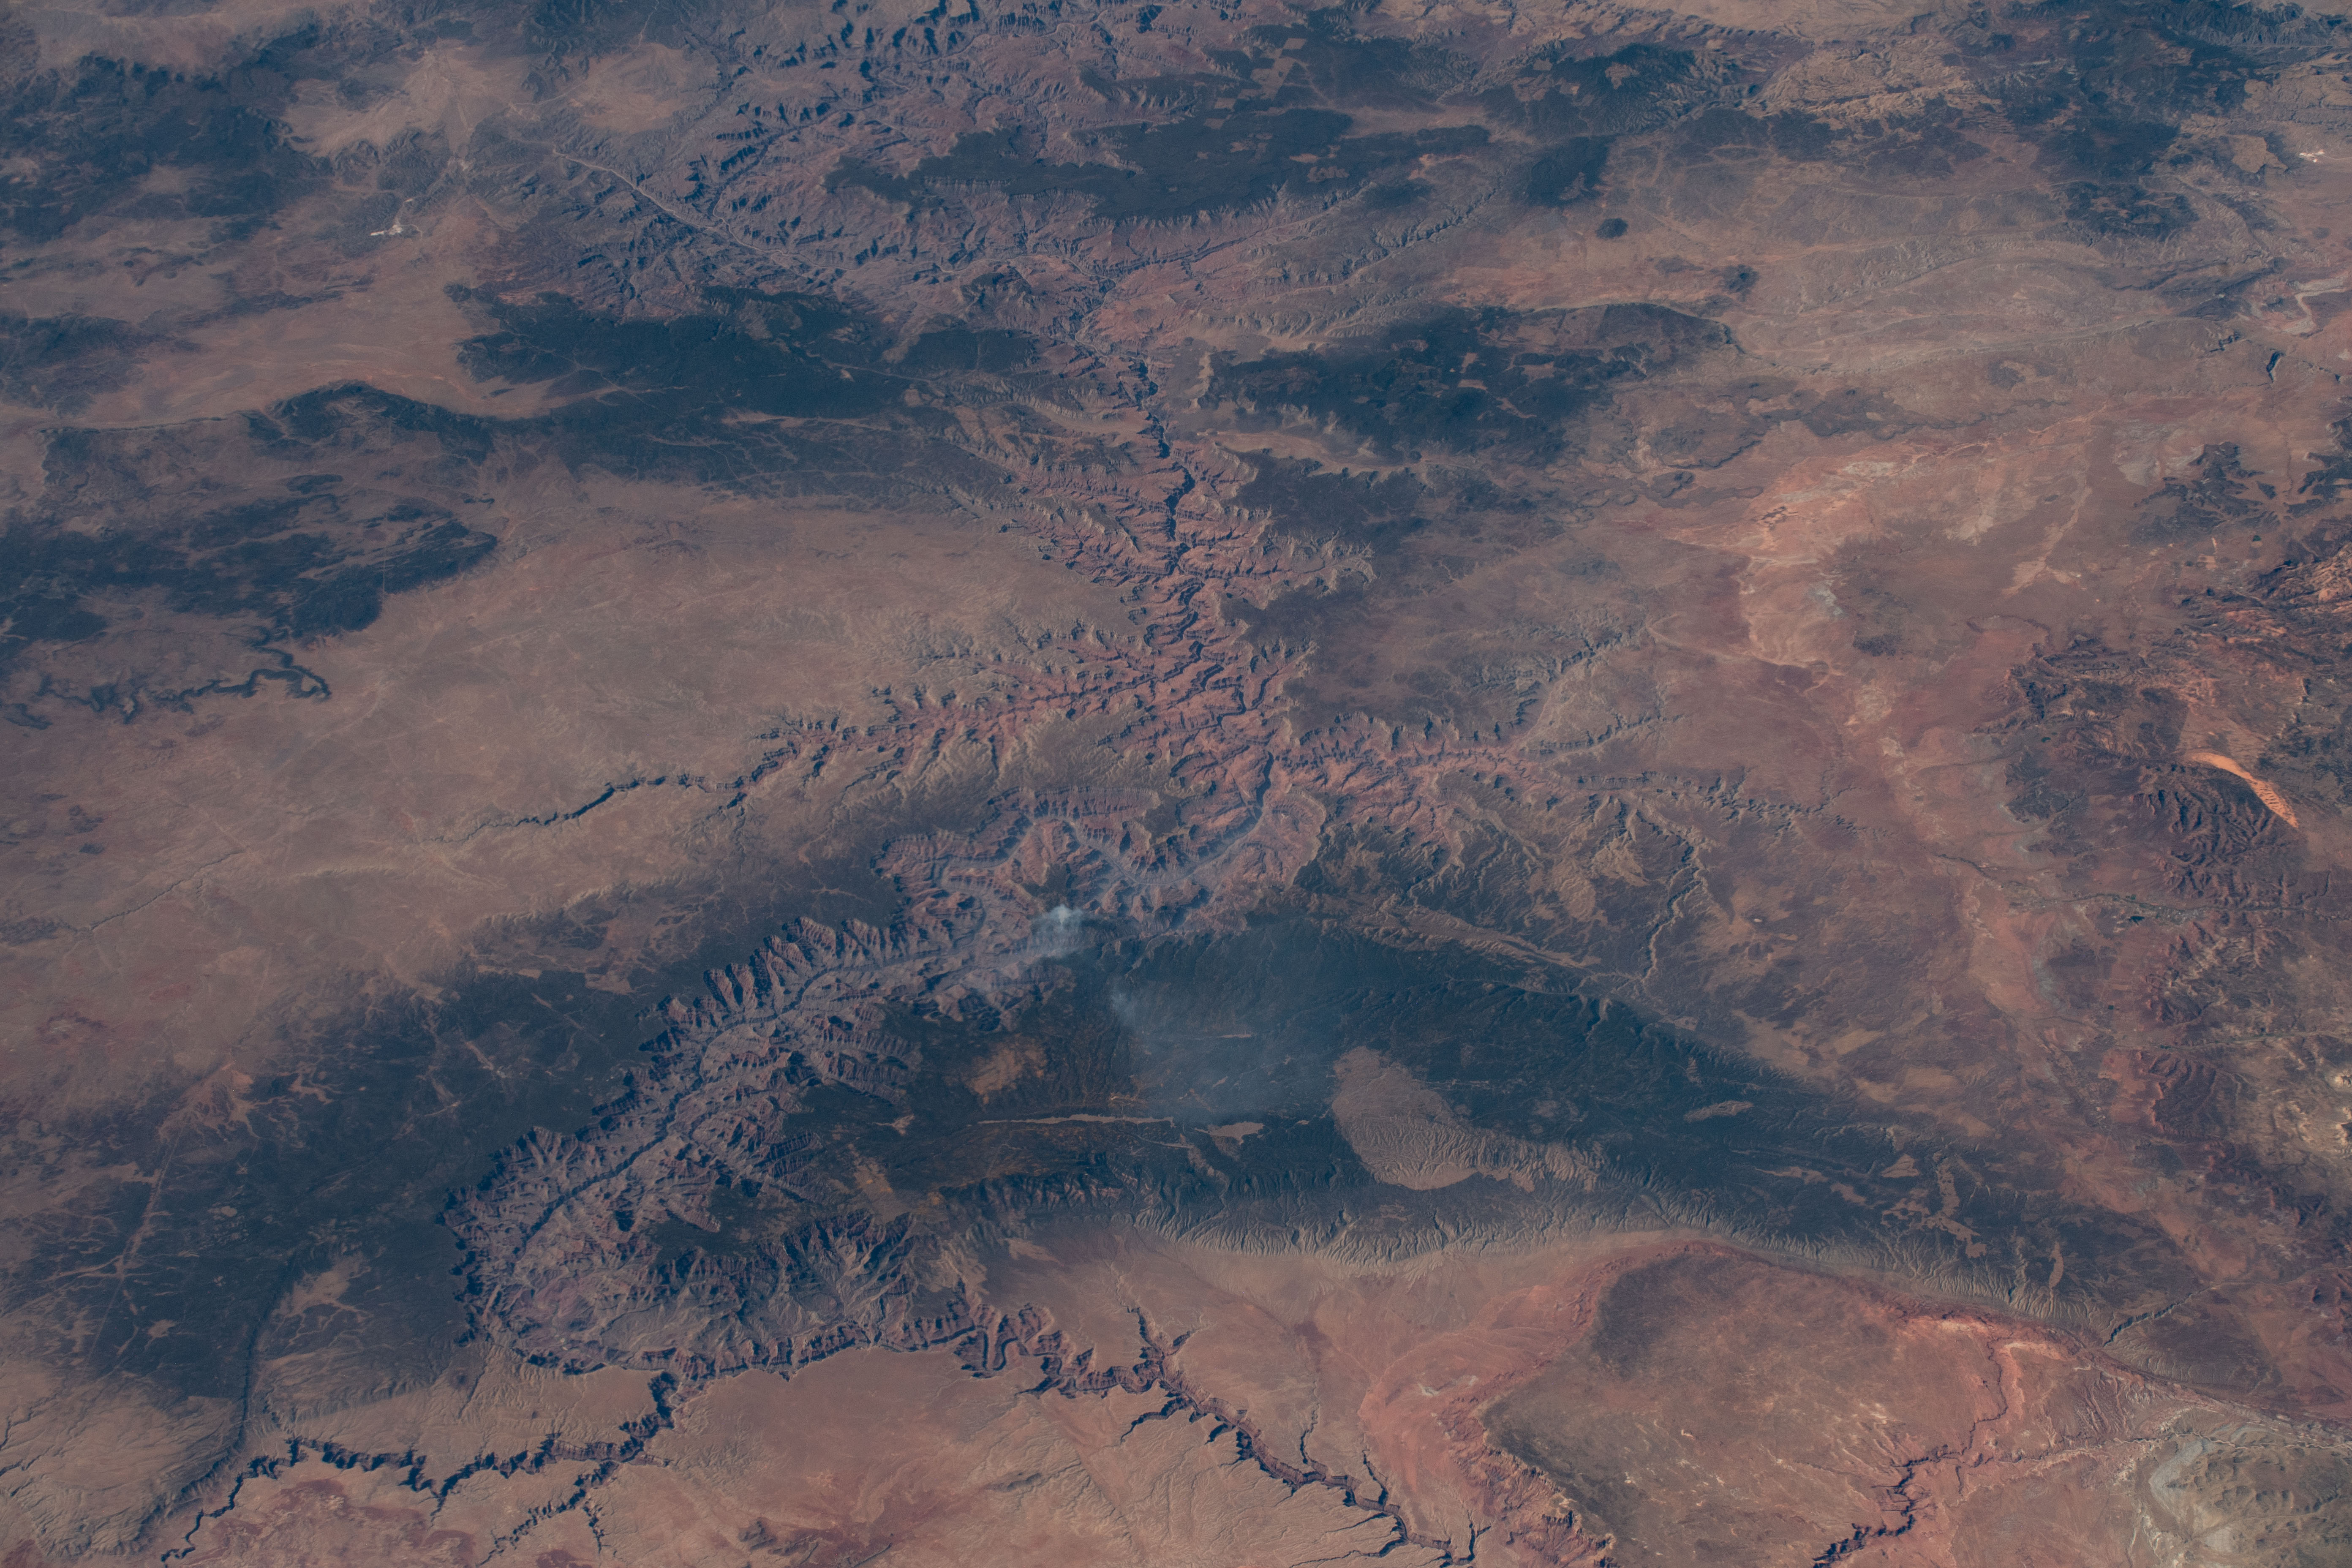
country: USA-ARIZONA
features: GRAND CANYON, KAIBAB PLATEAU, MOUNT TRUMBULL, MULCAN'S THRONE
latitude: 36.3
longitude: -112.7
